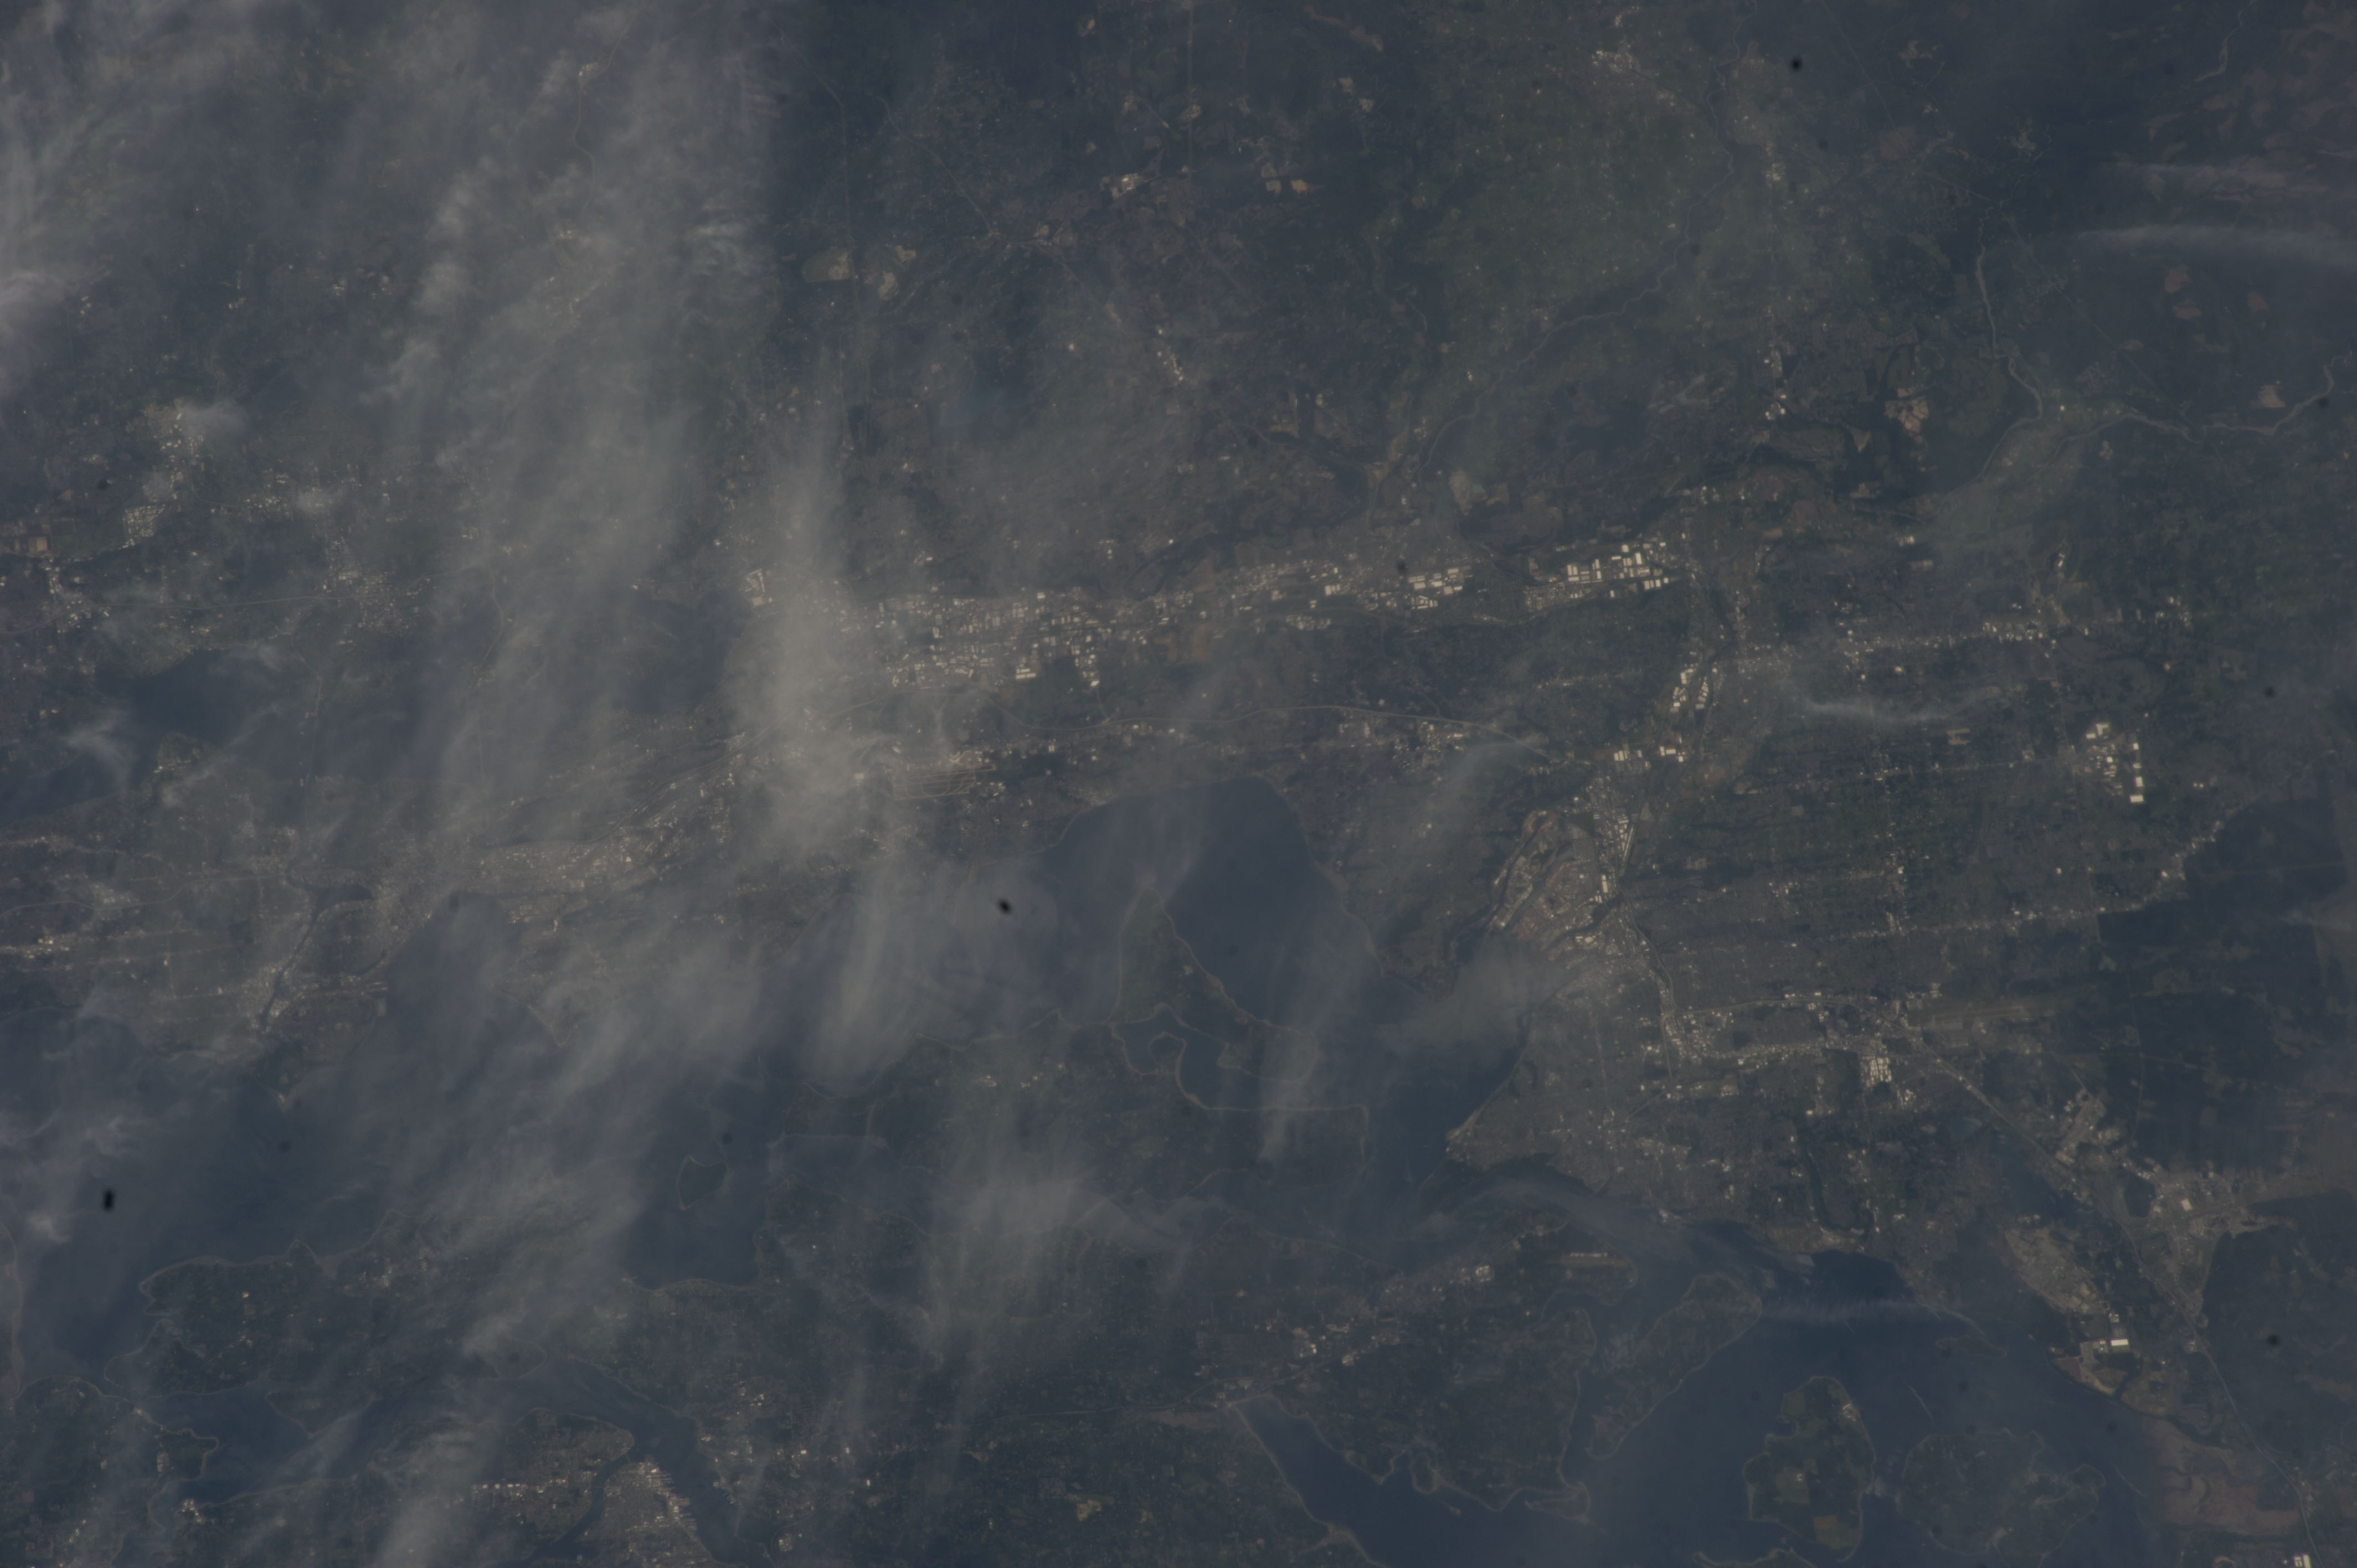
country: USA-WASHINGTON
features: TACOMA-SEATTLE AREA, ISLANDS, INLETS, URBAN AREAS, ROADS, FOREST, TOWNS
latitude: 47.4
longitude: -122.3
